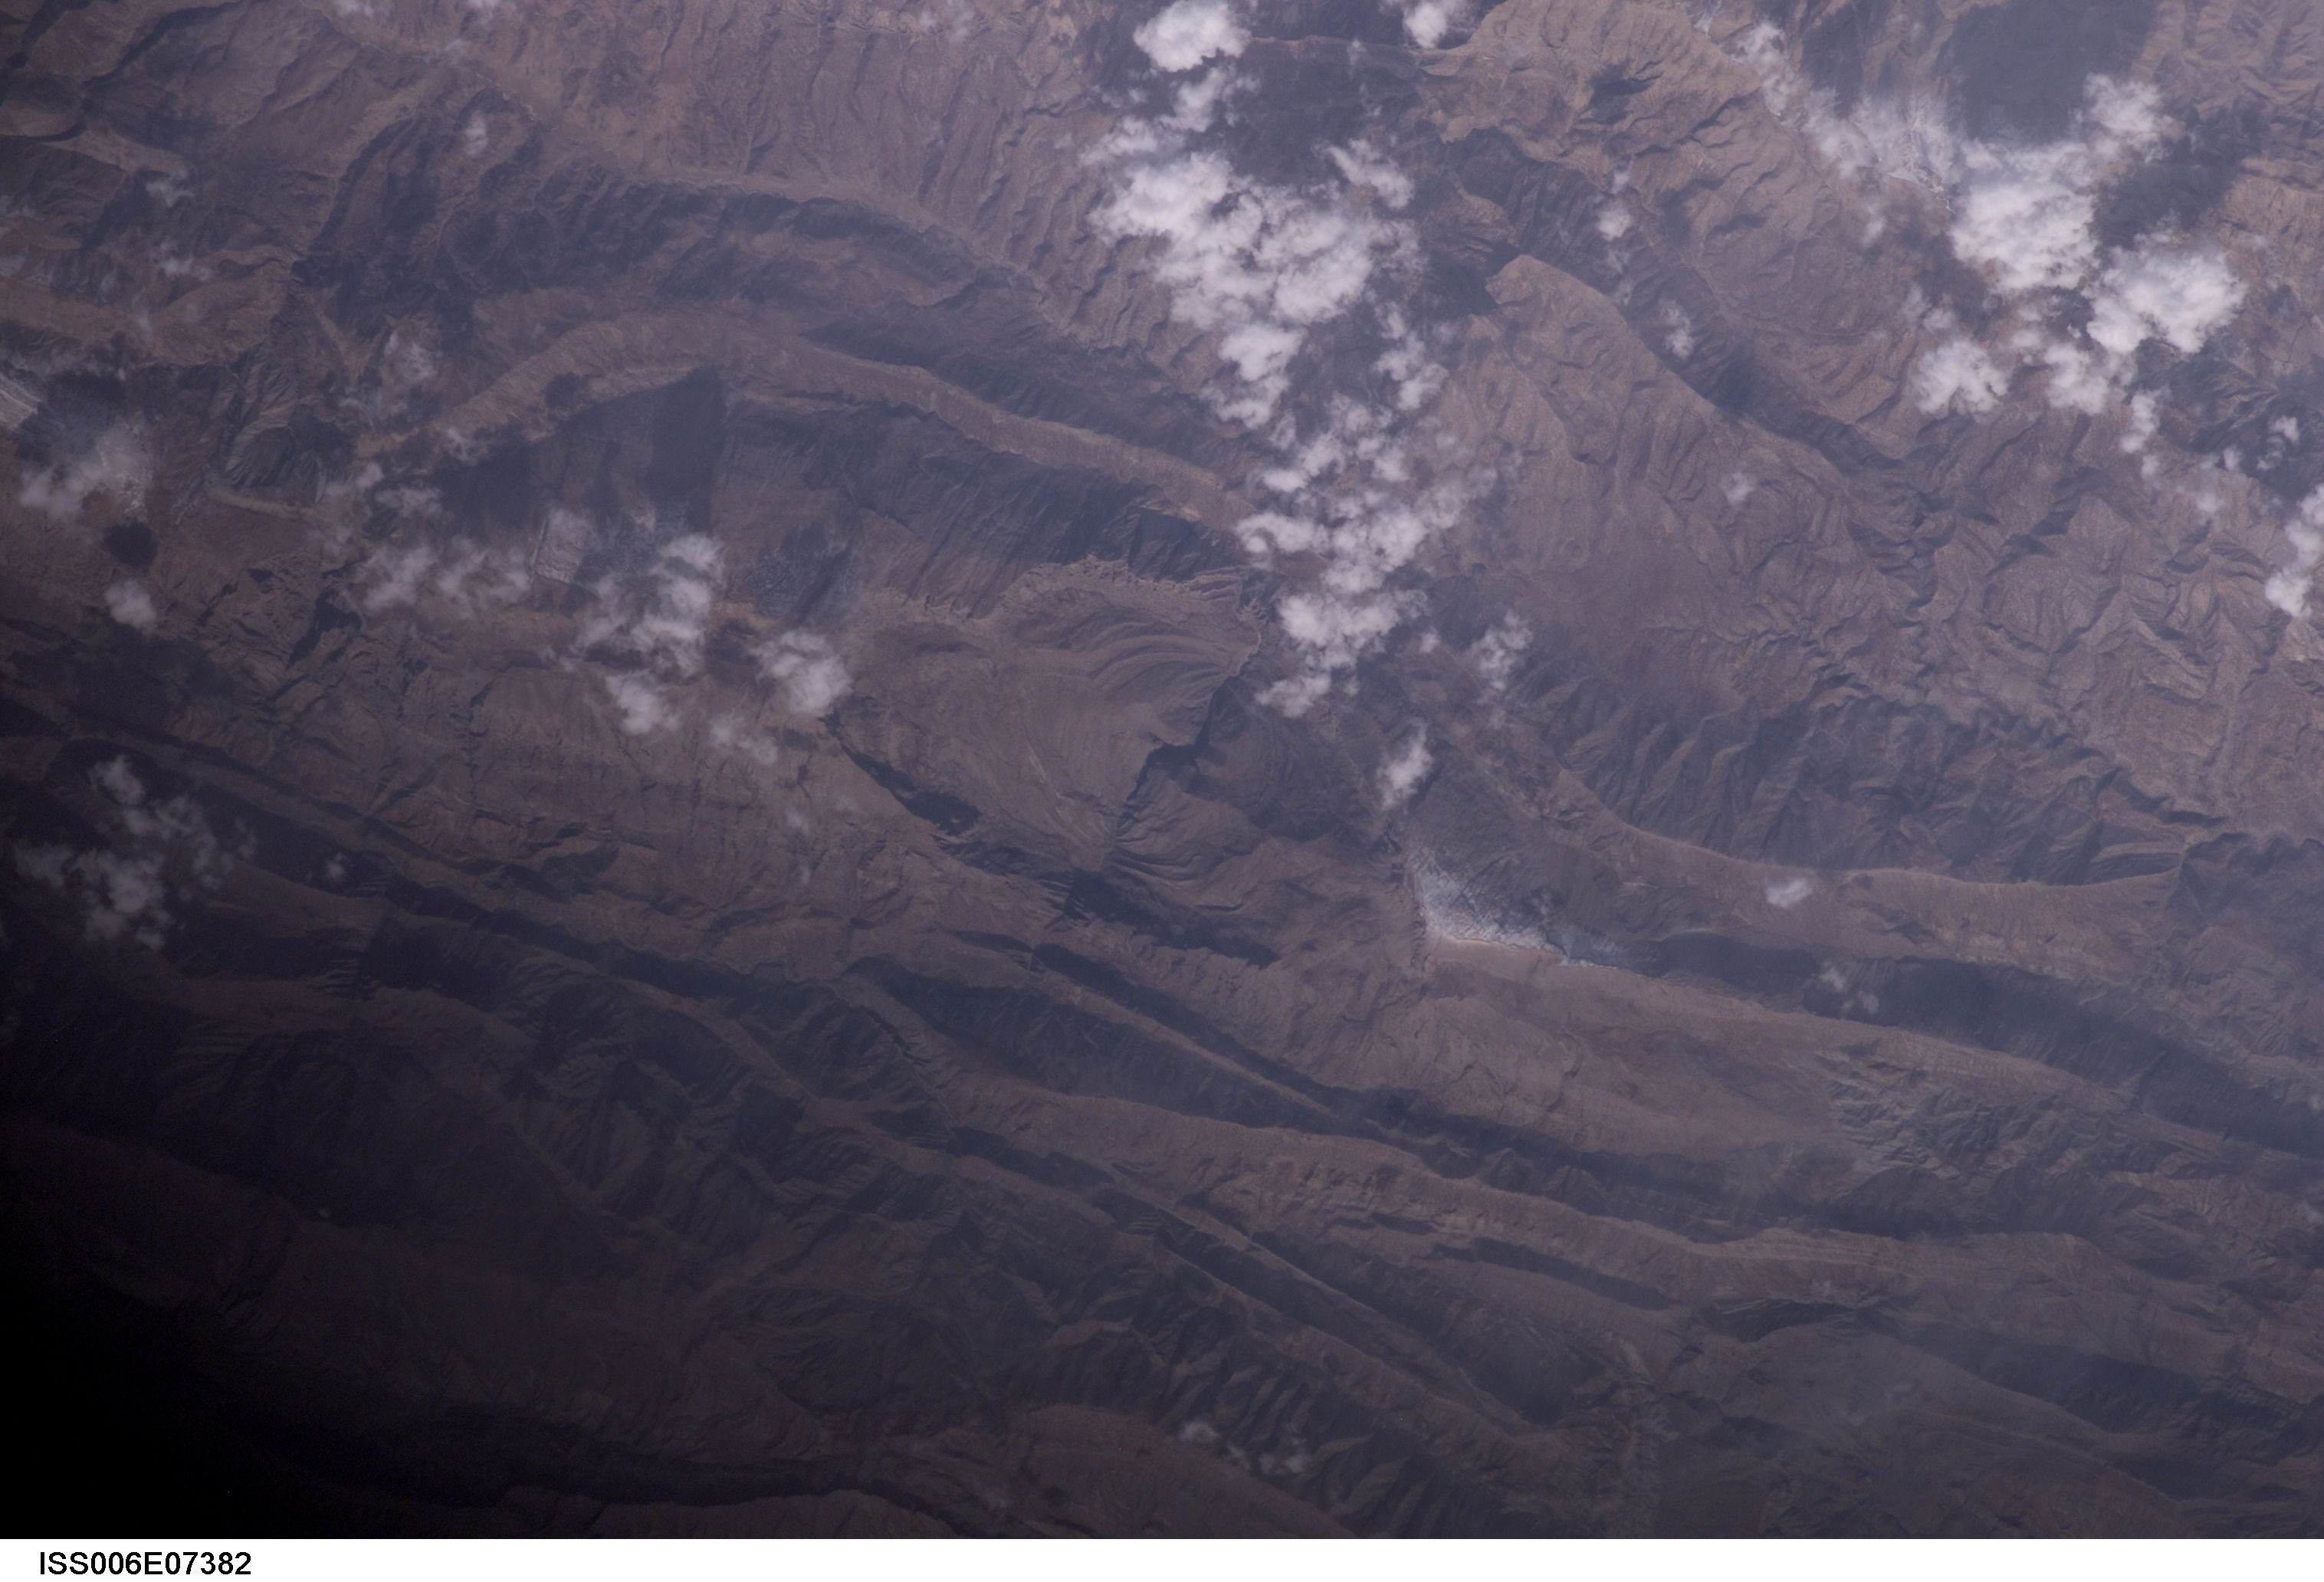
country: IRAN
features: ZAGROS MOUNTAINS
